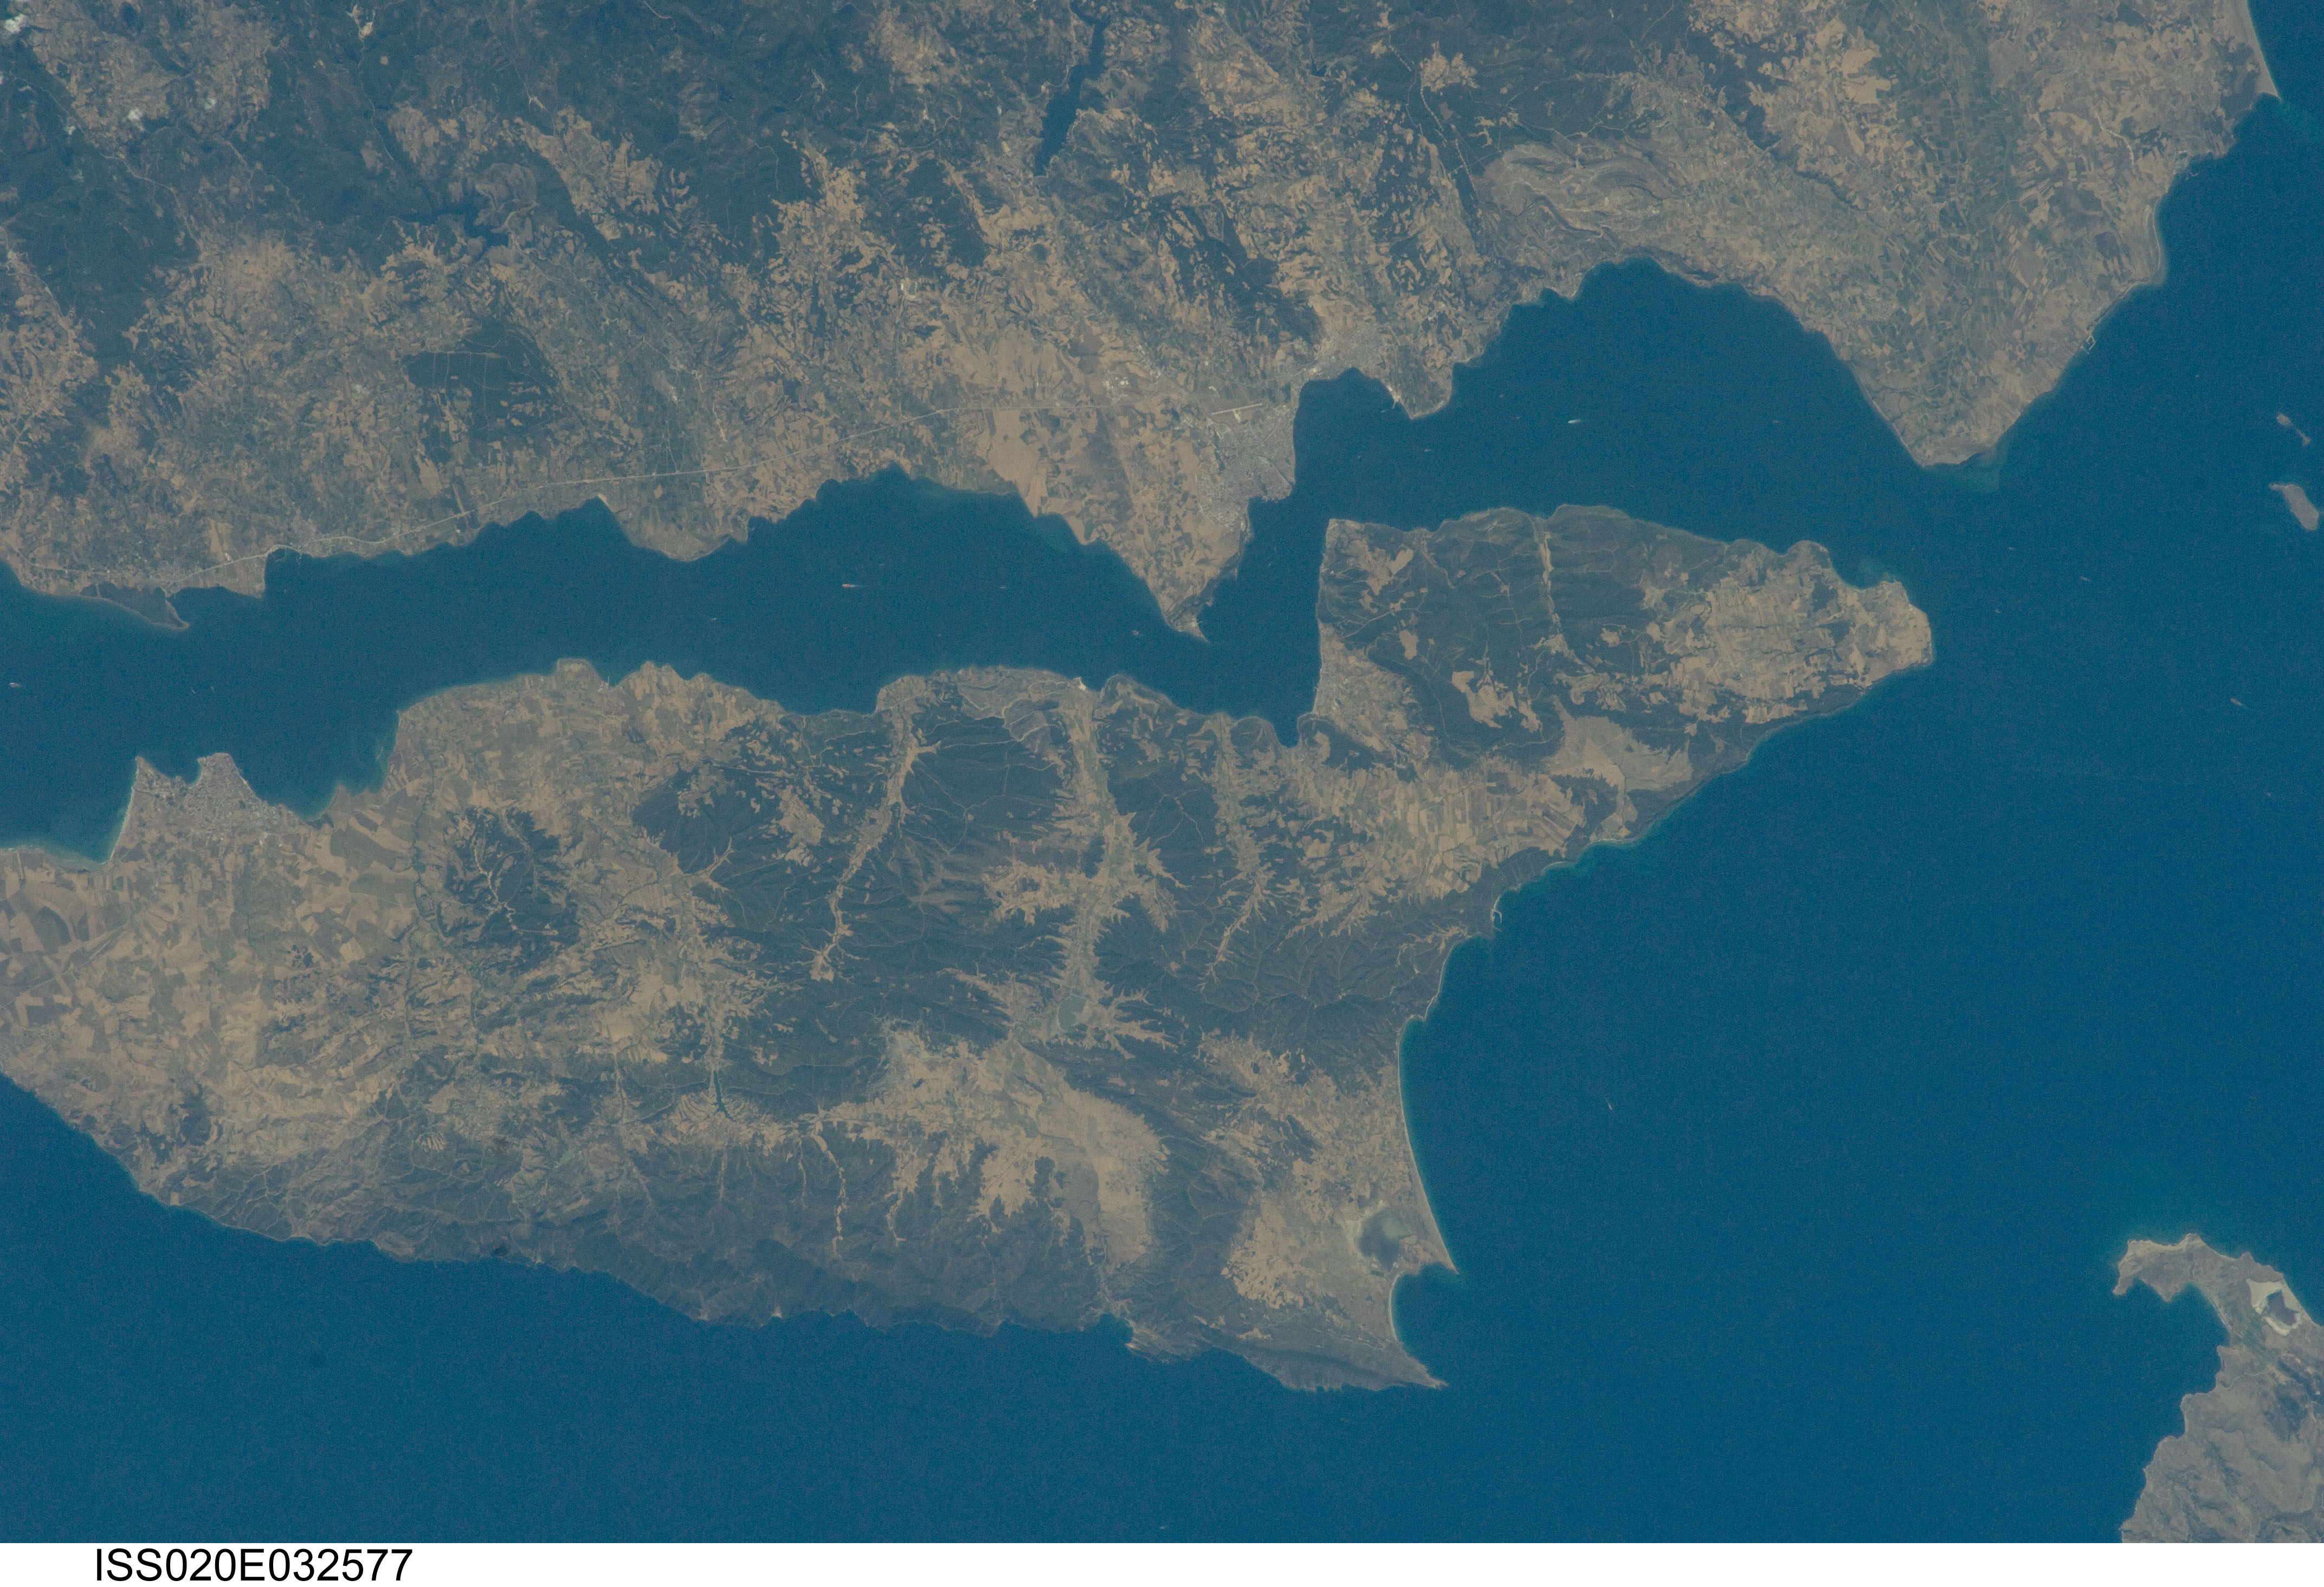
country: TURKEY
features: ECEABAT,DARDANELLES STR.,AEGEAN S.,GELIBOLU PENINSULA,DARDANELLES STRAIGHT,TURKEY,N.W. TURKEY,GALLIPOLI PEN.
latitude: 40.2
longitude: 26.4
